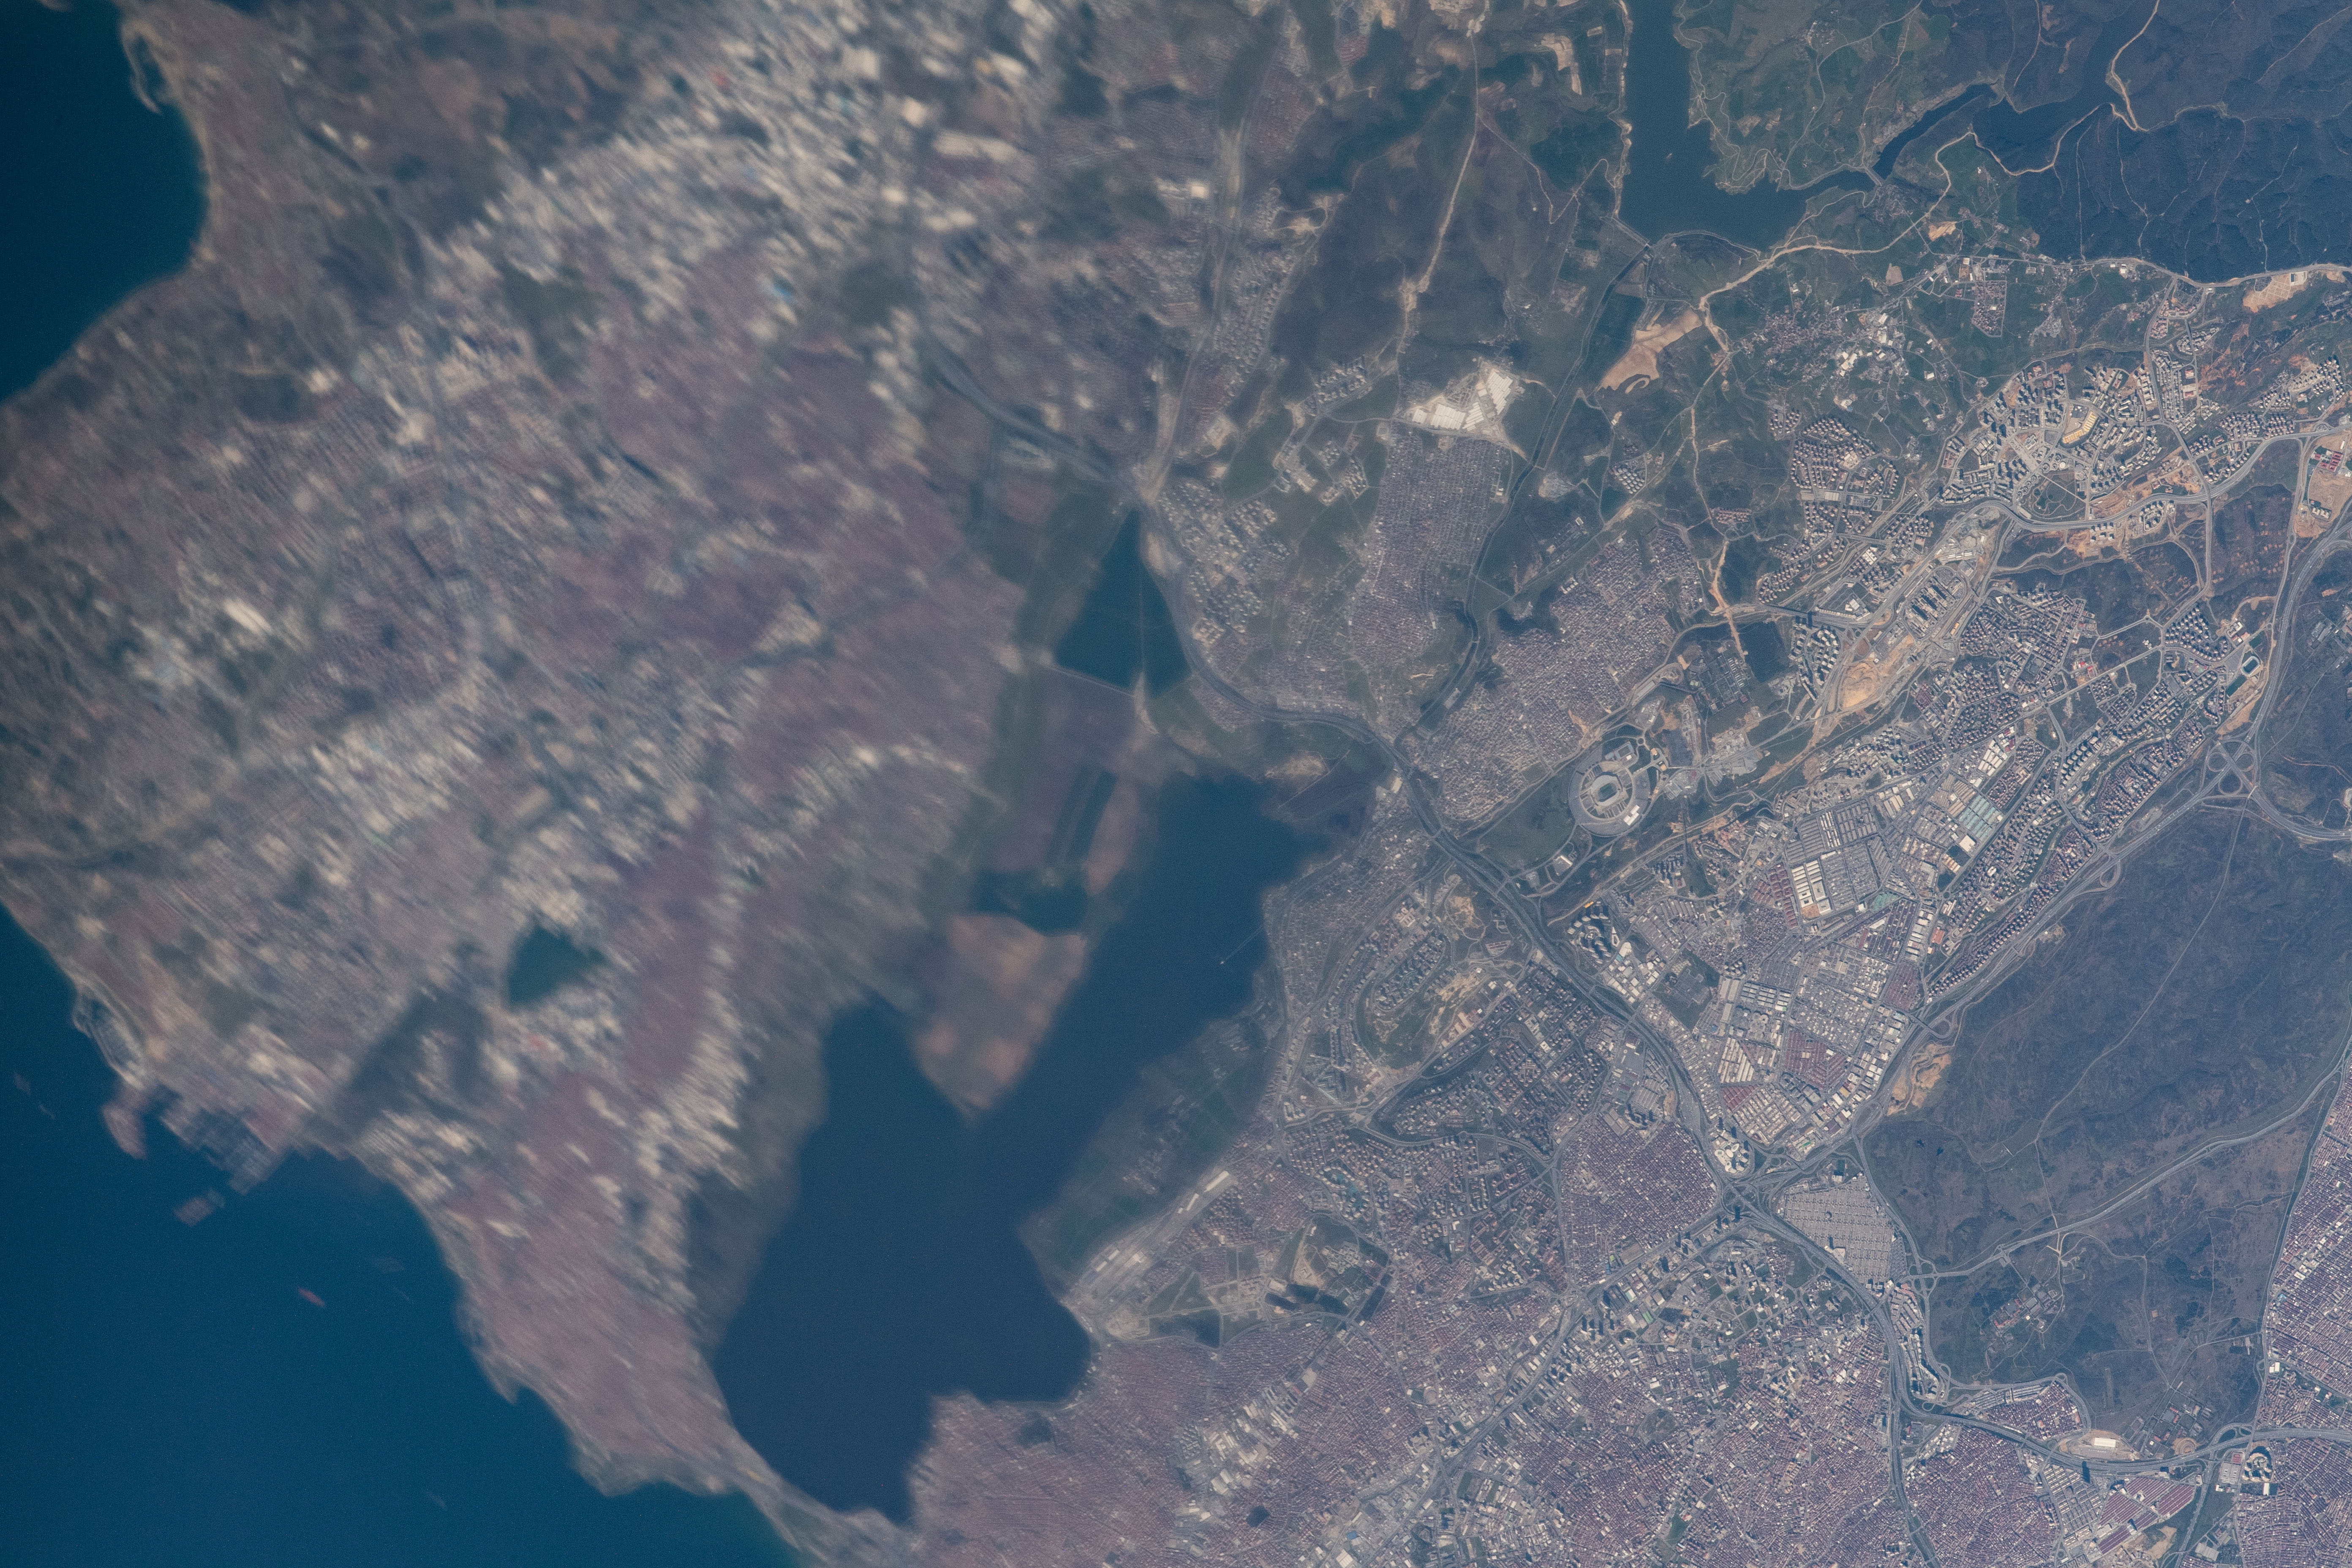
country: TURKEY
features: KUCUKCEKMECE LAKE, MARMARA SEA, SAZLIDERE DAM
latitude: 41.1
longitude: 28.7
